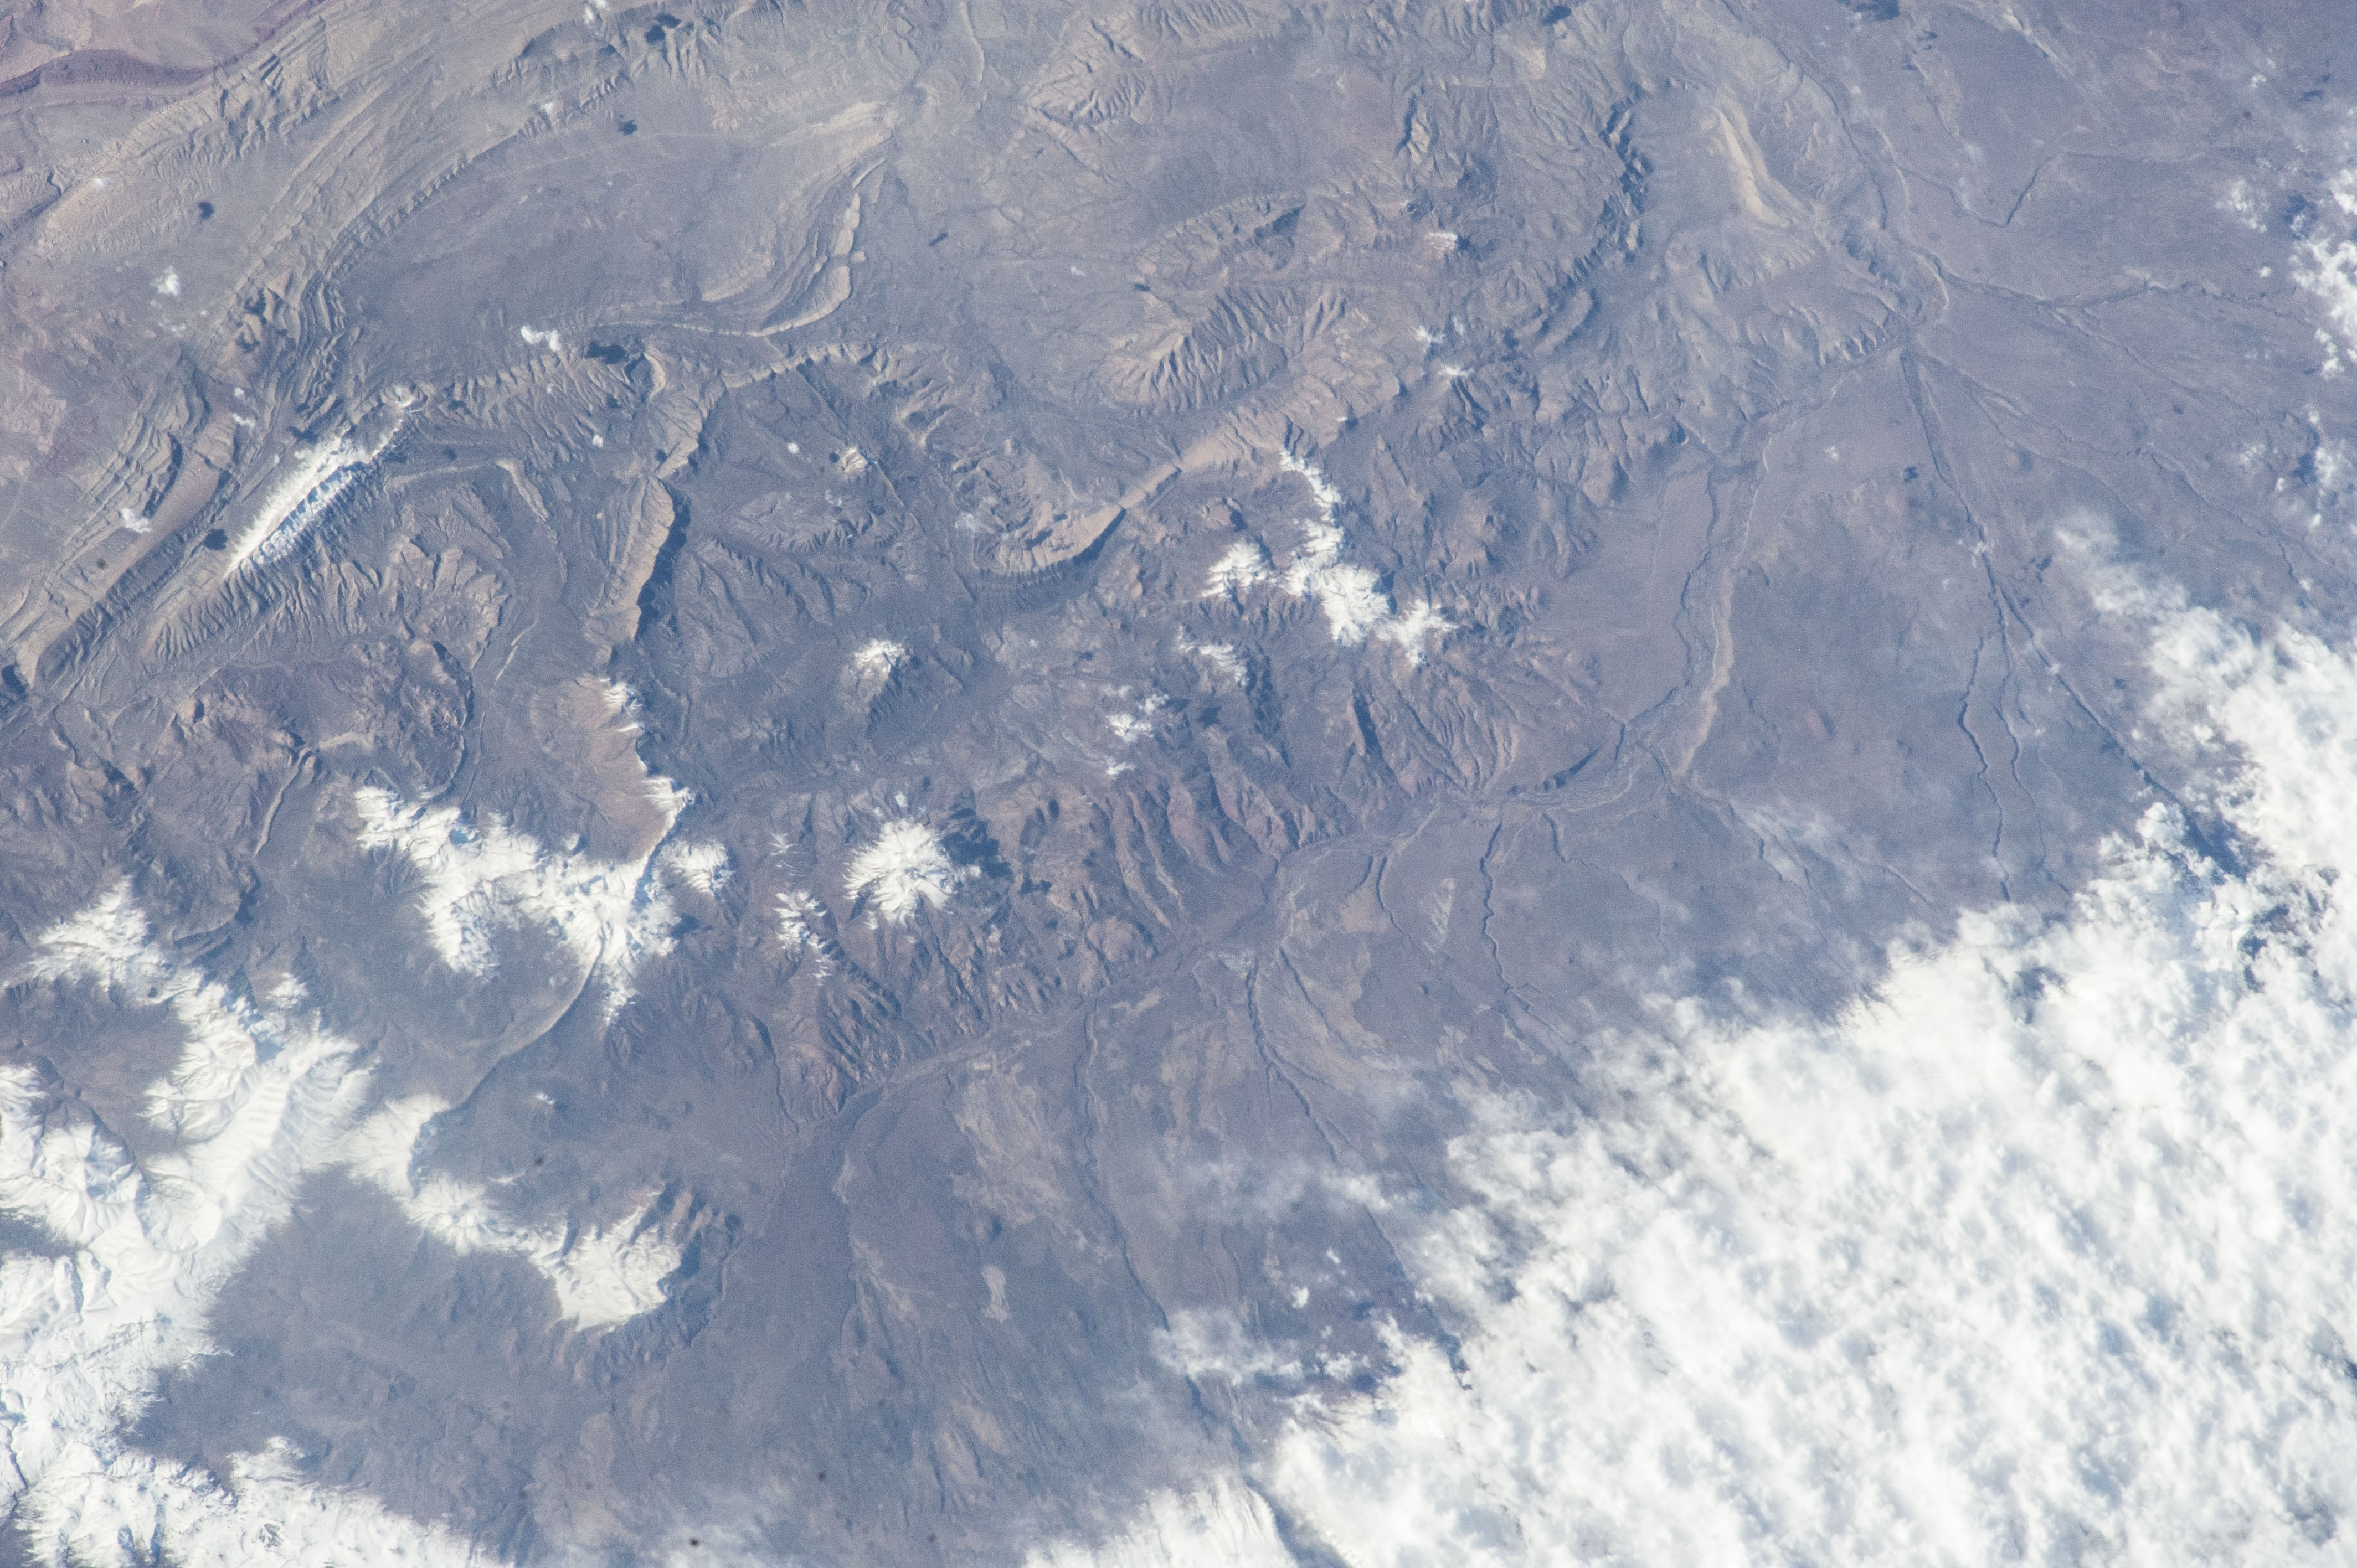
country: ARGENTINA
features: ANDEAN FOOTHILLS WITH SNOW
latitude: -38.1
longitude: -70.6
